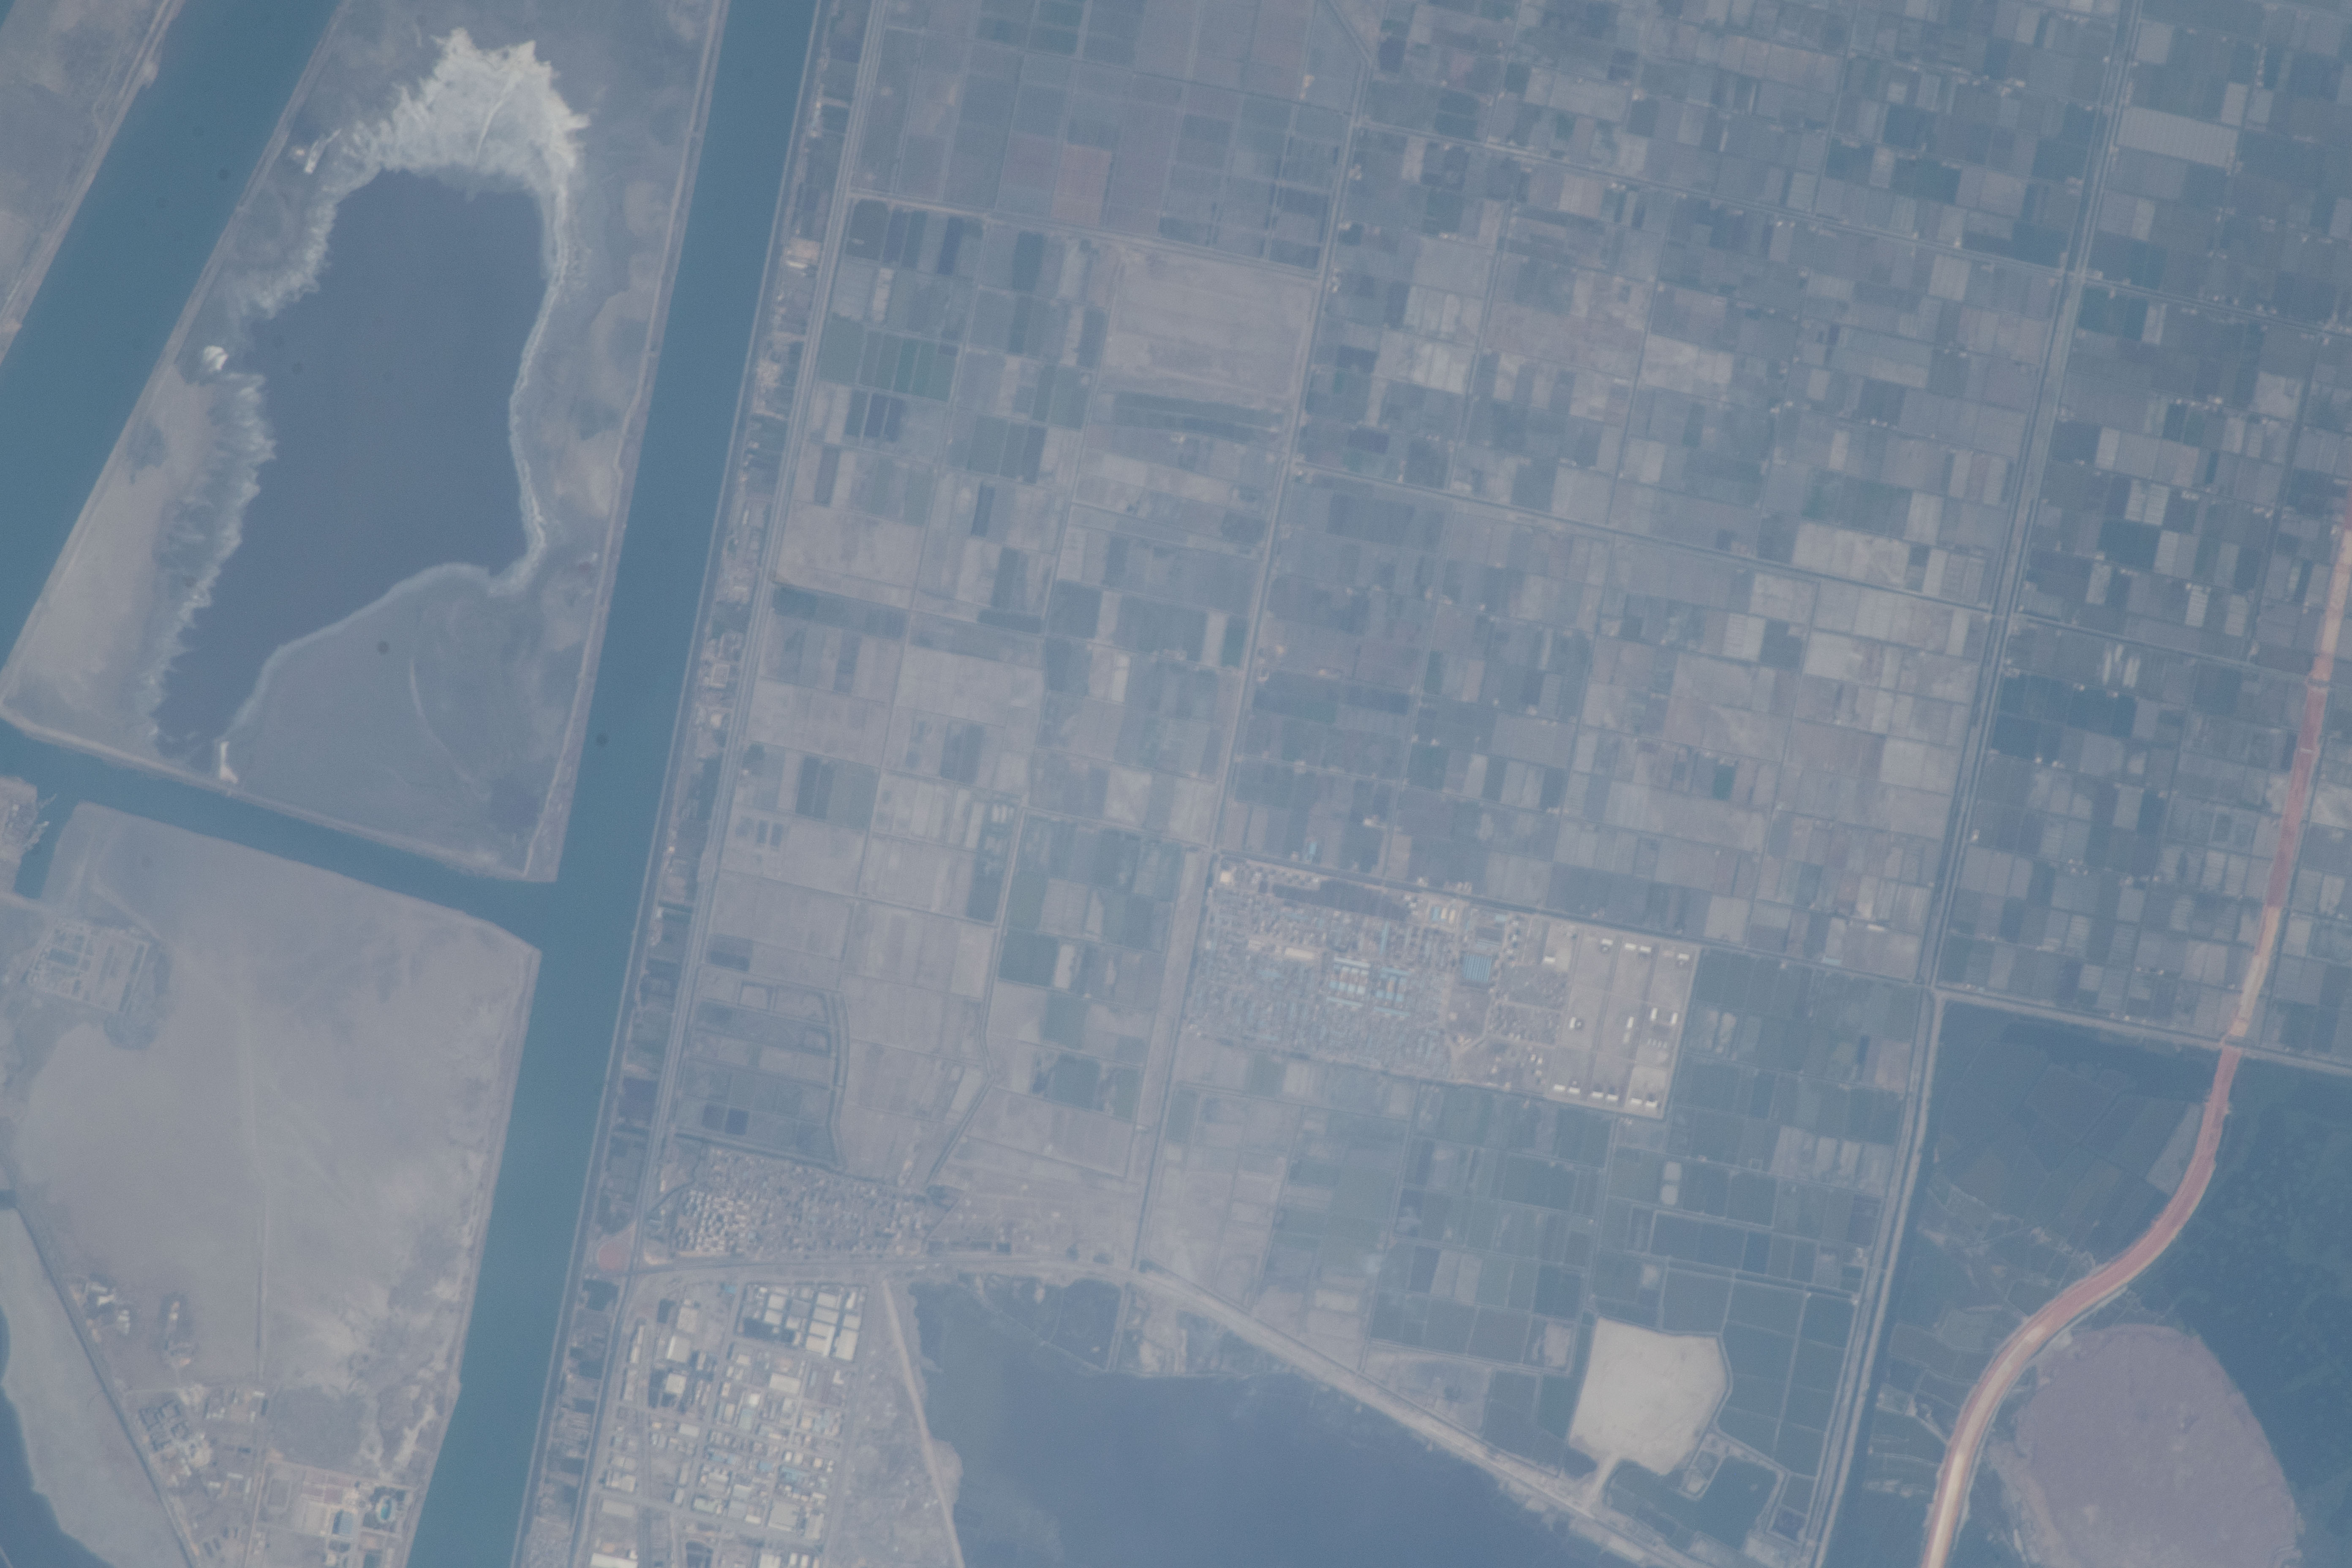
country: EGYPT
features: PORT SAID, MEDITERRANEAN SEA, FARMLANDS
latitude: 31.2
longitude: 32.3
